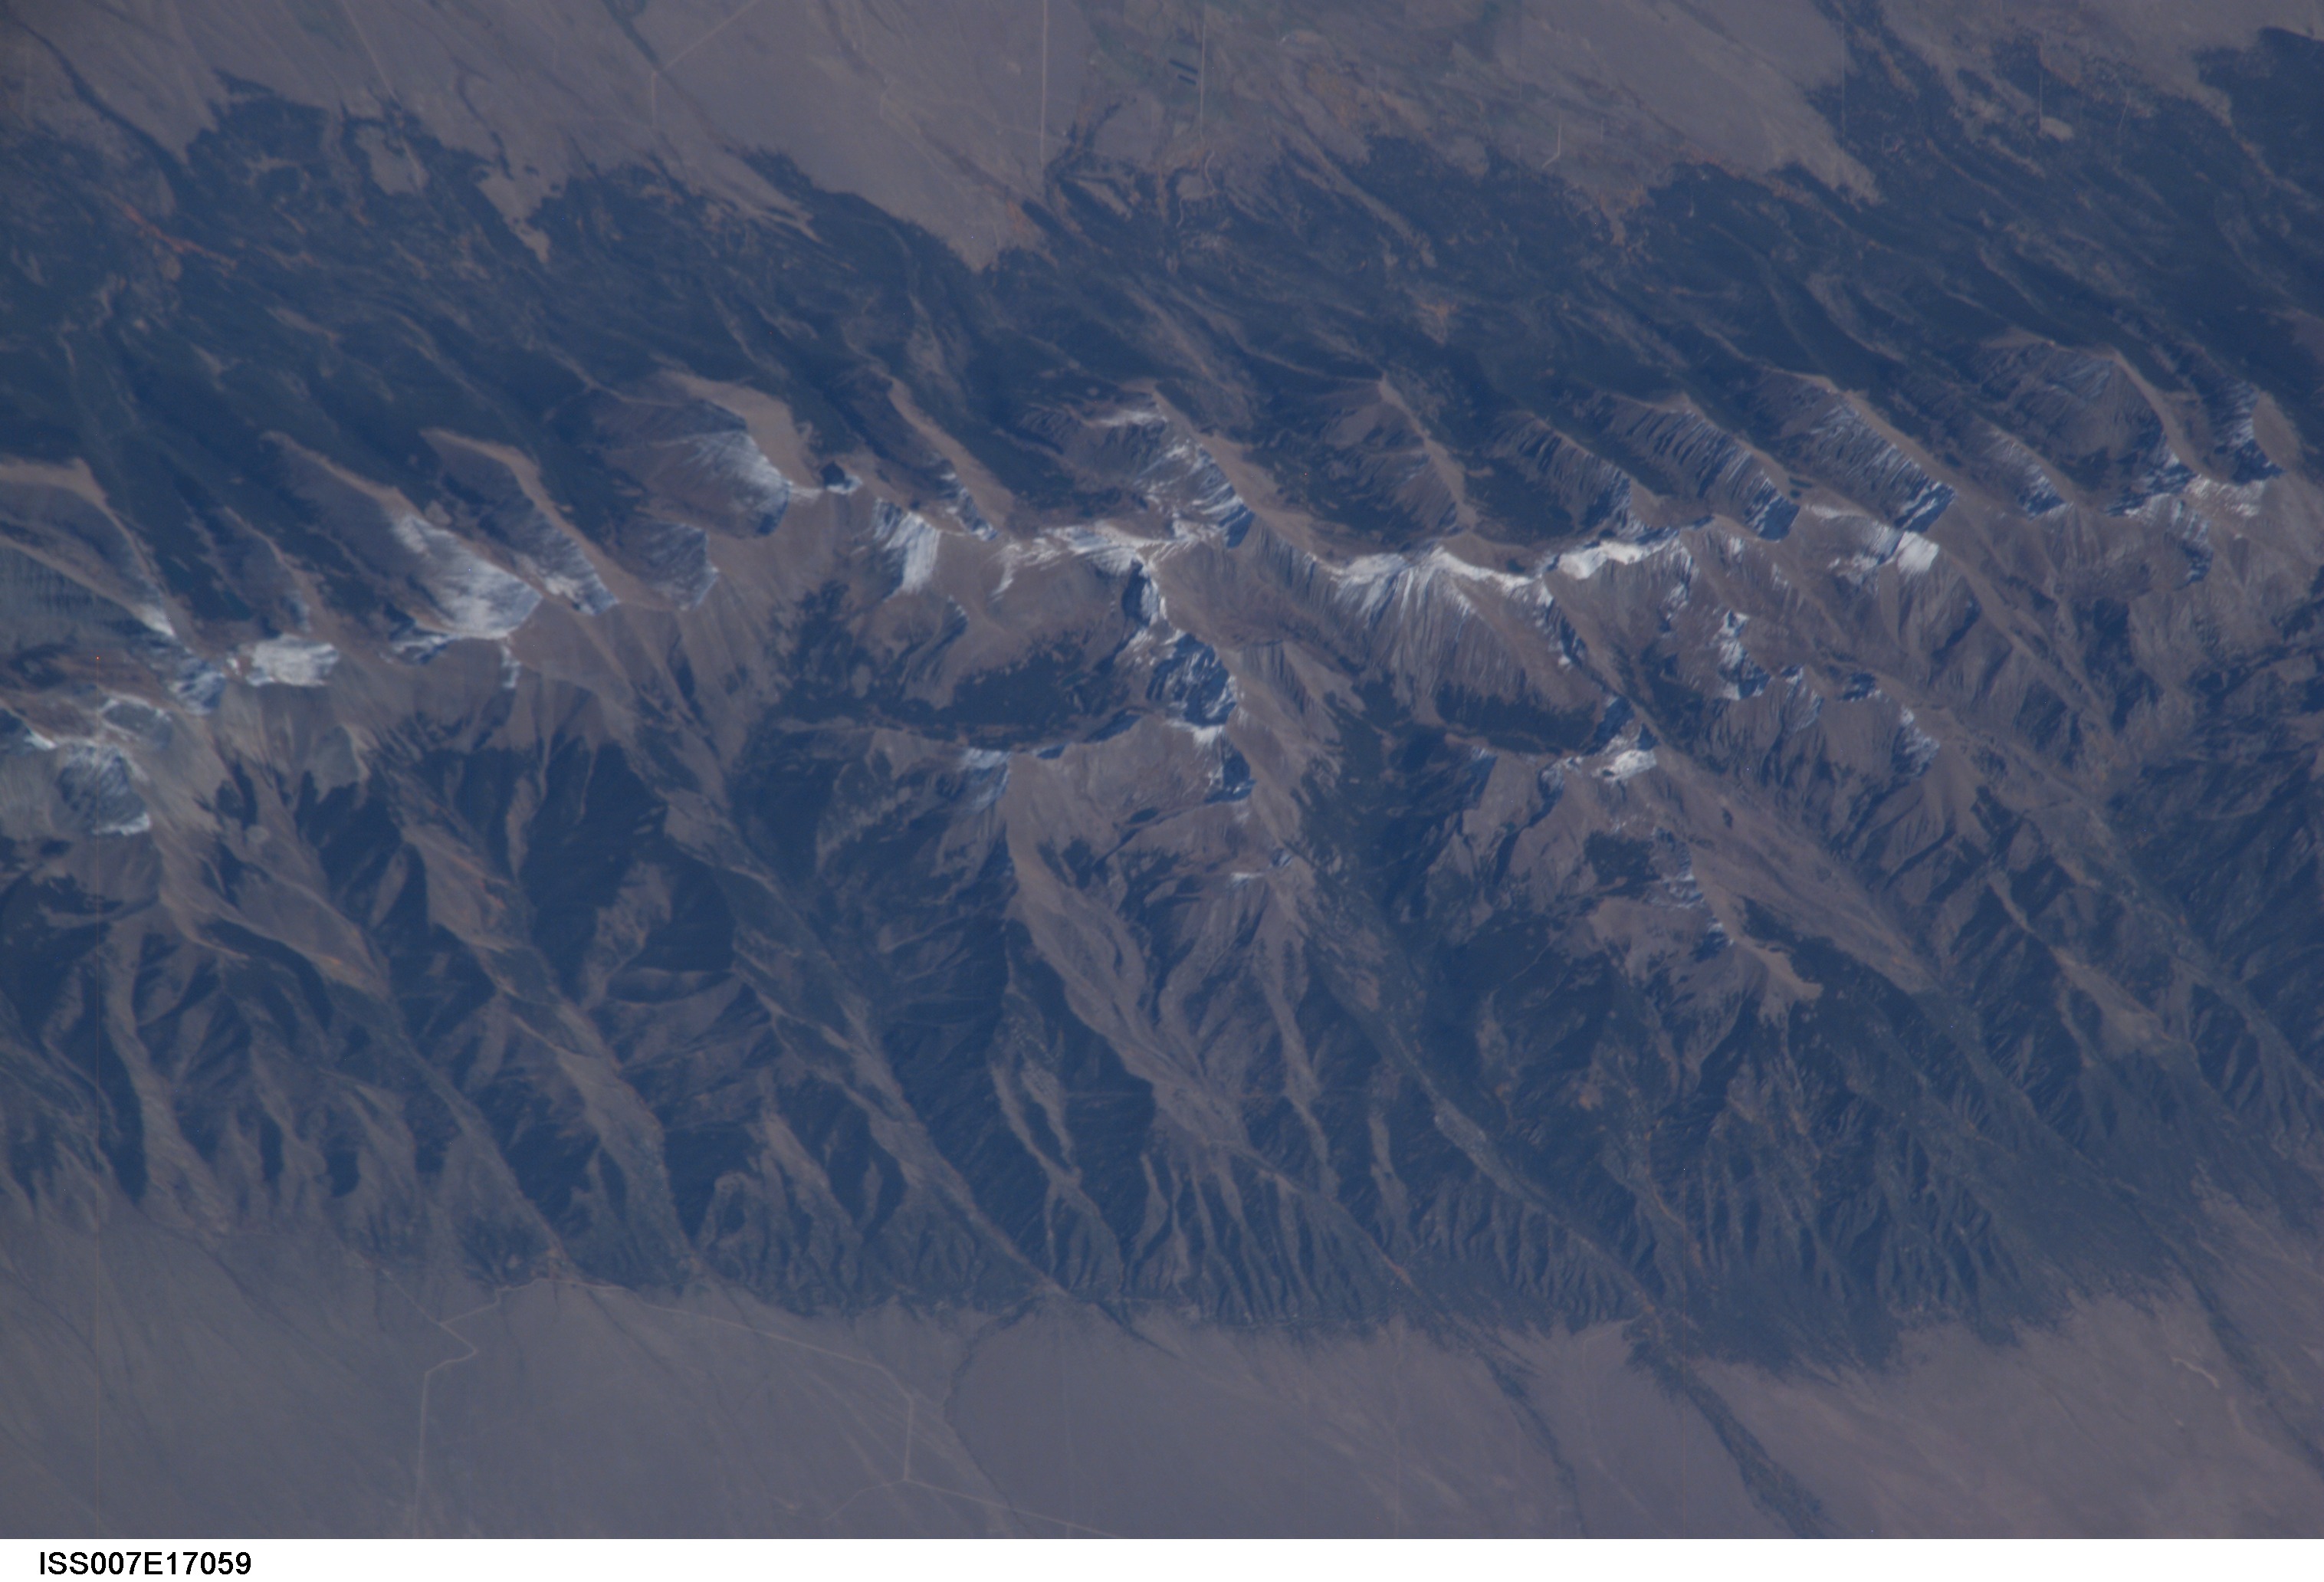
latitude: 38.1
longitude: -105.7
